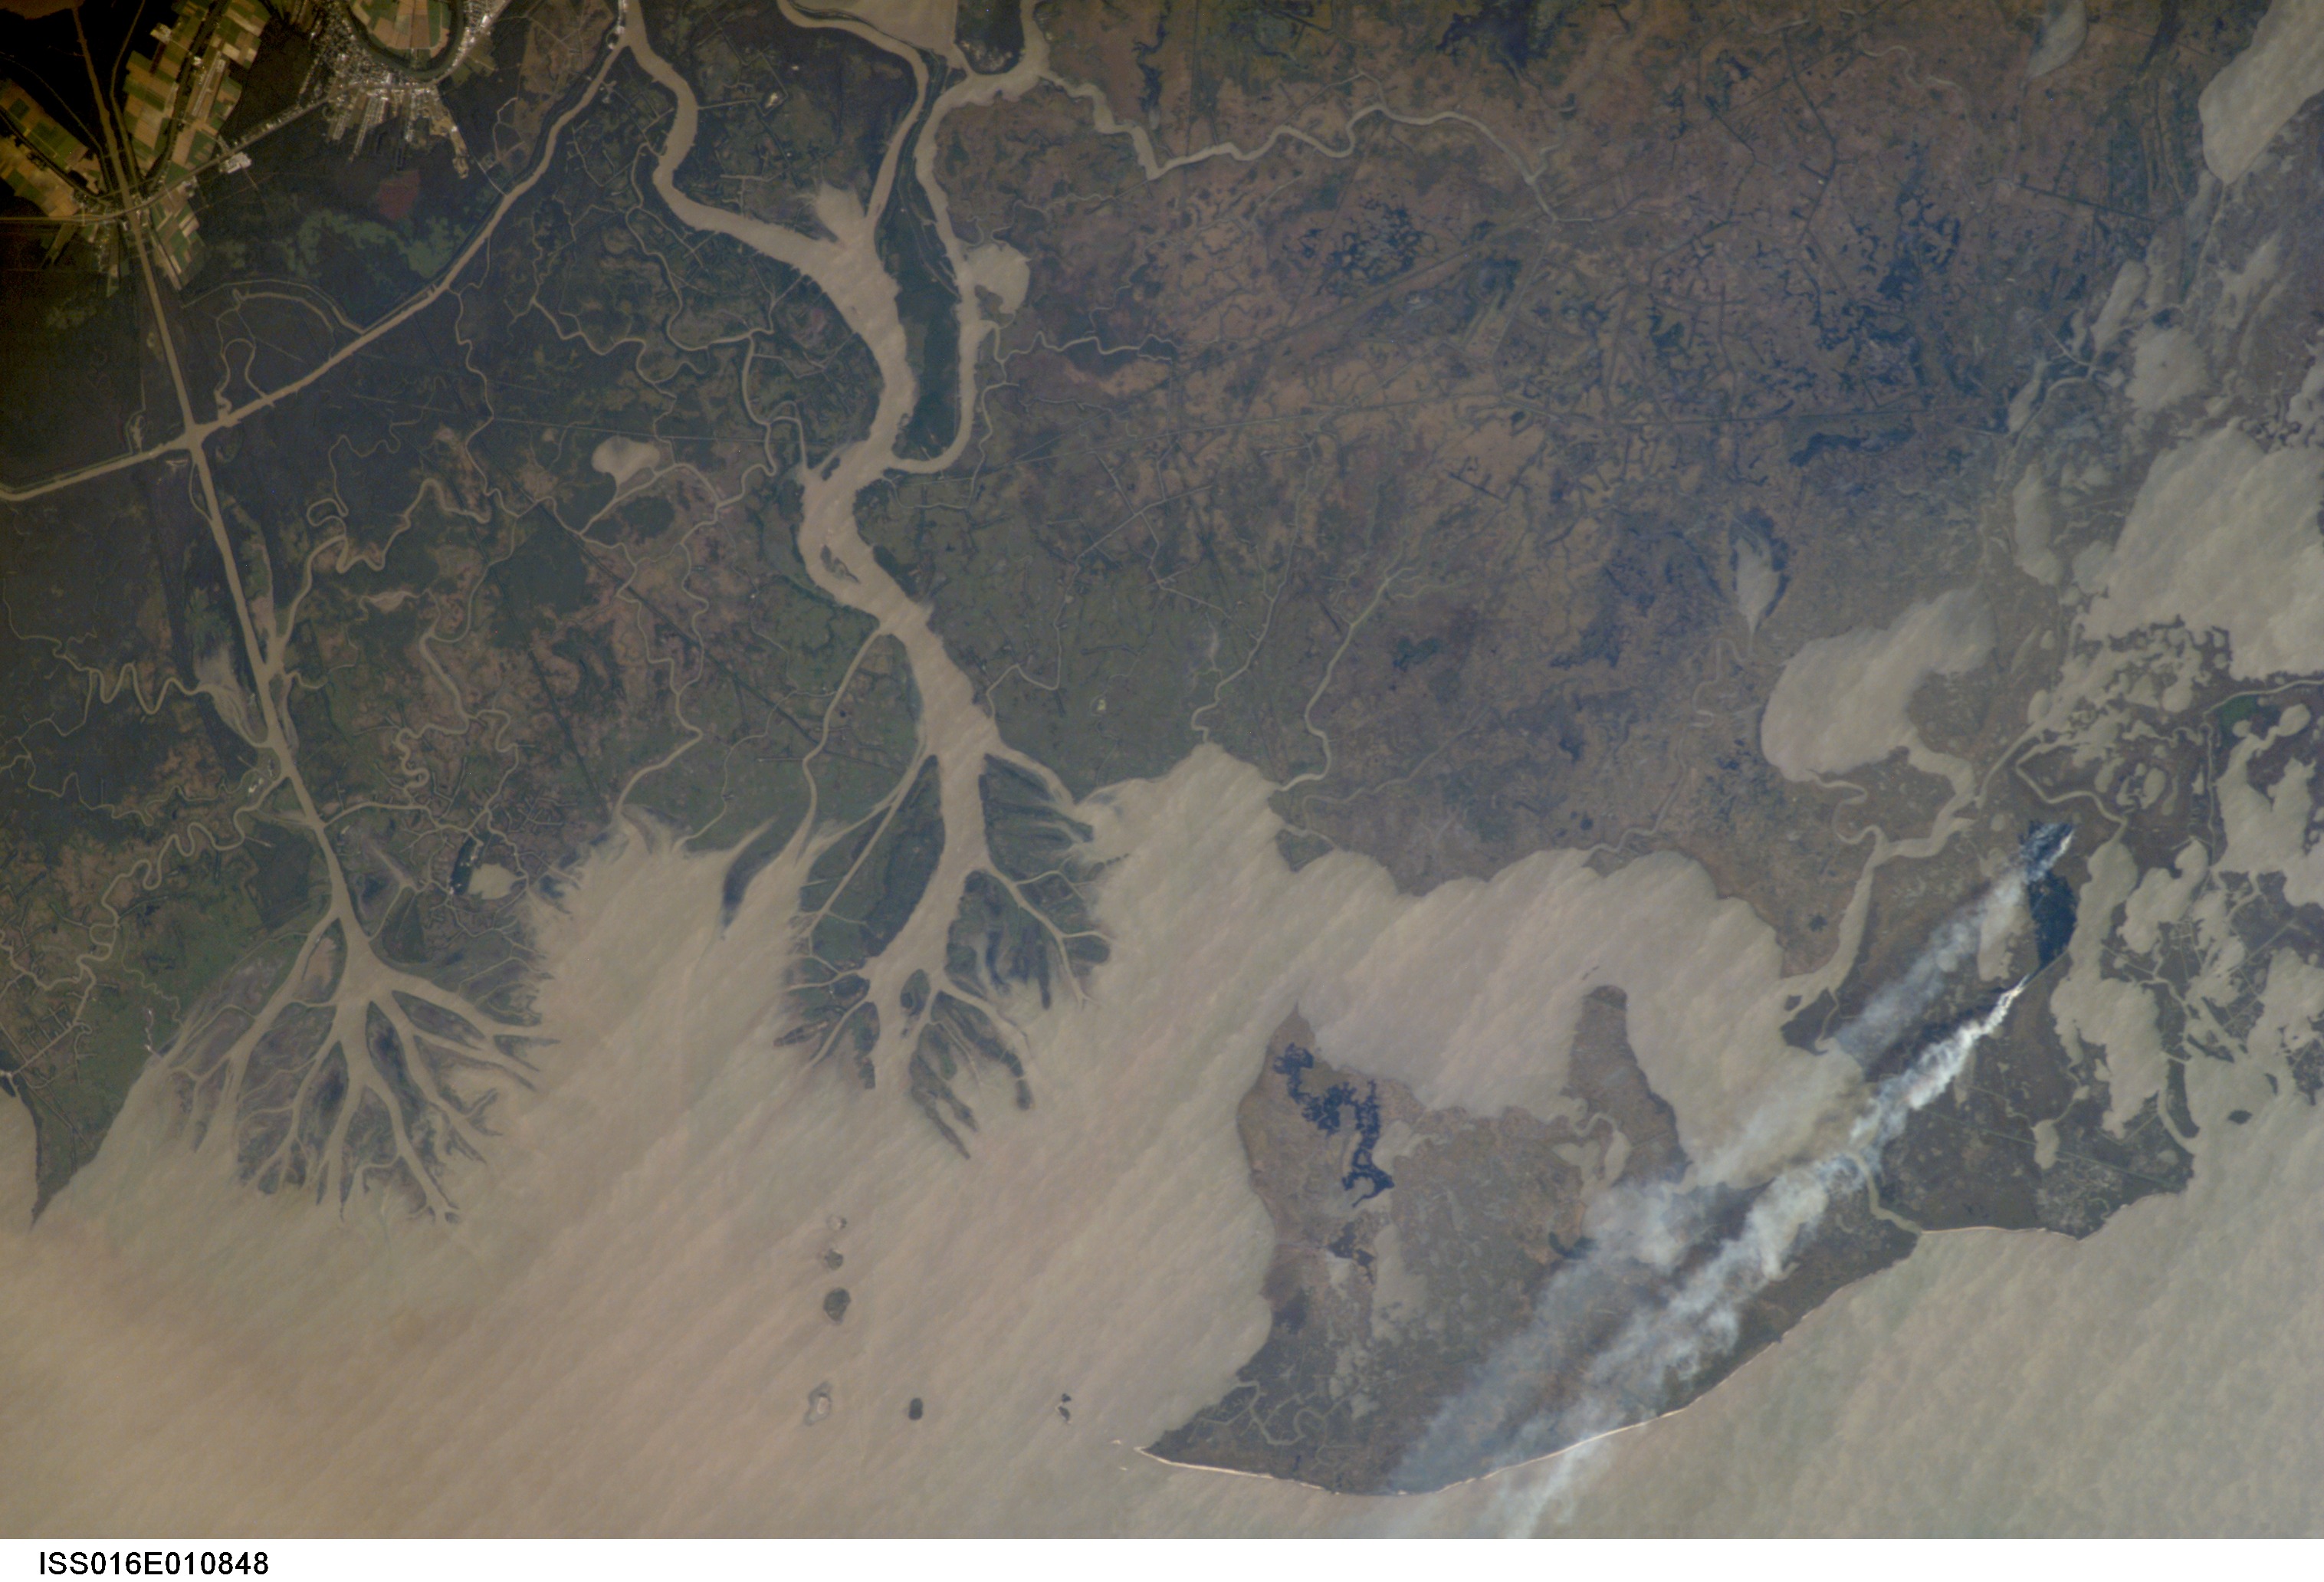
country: USA-LOUISIANA
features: ATCHAFALAYA DELTA, MARSH, AGR.
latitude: 29.5
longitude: -91.0
